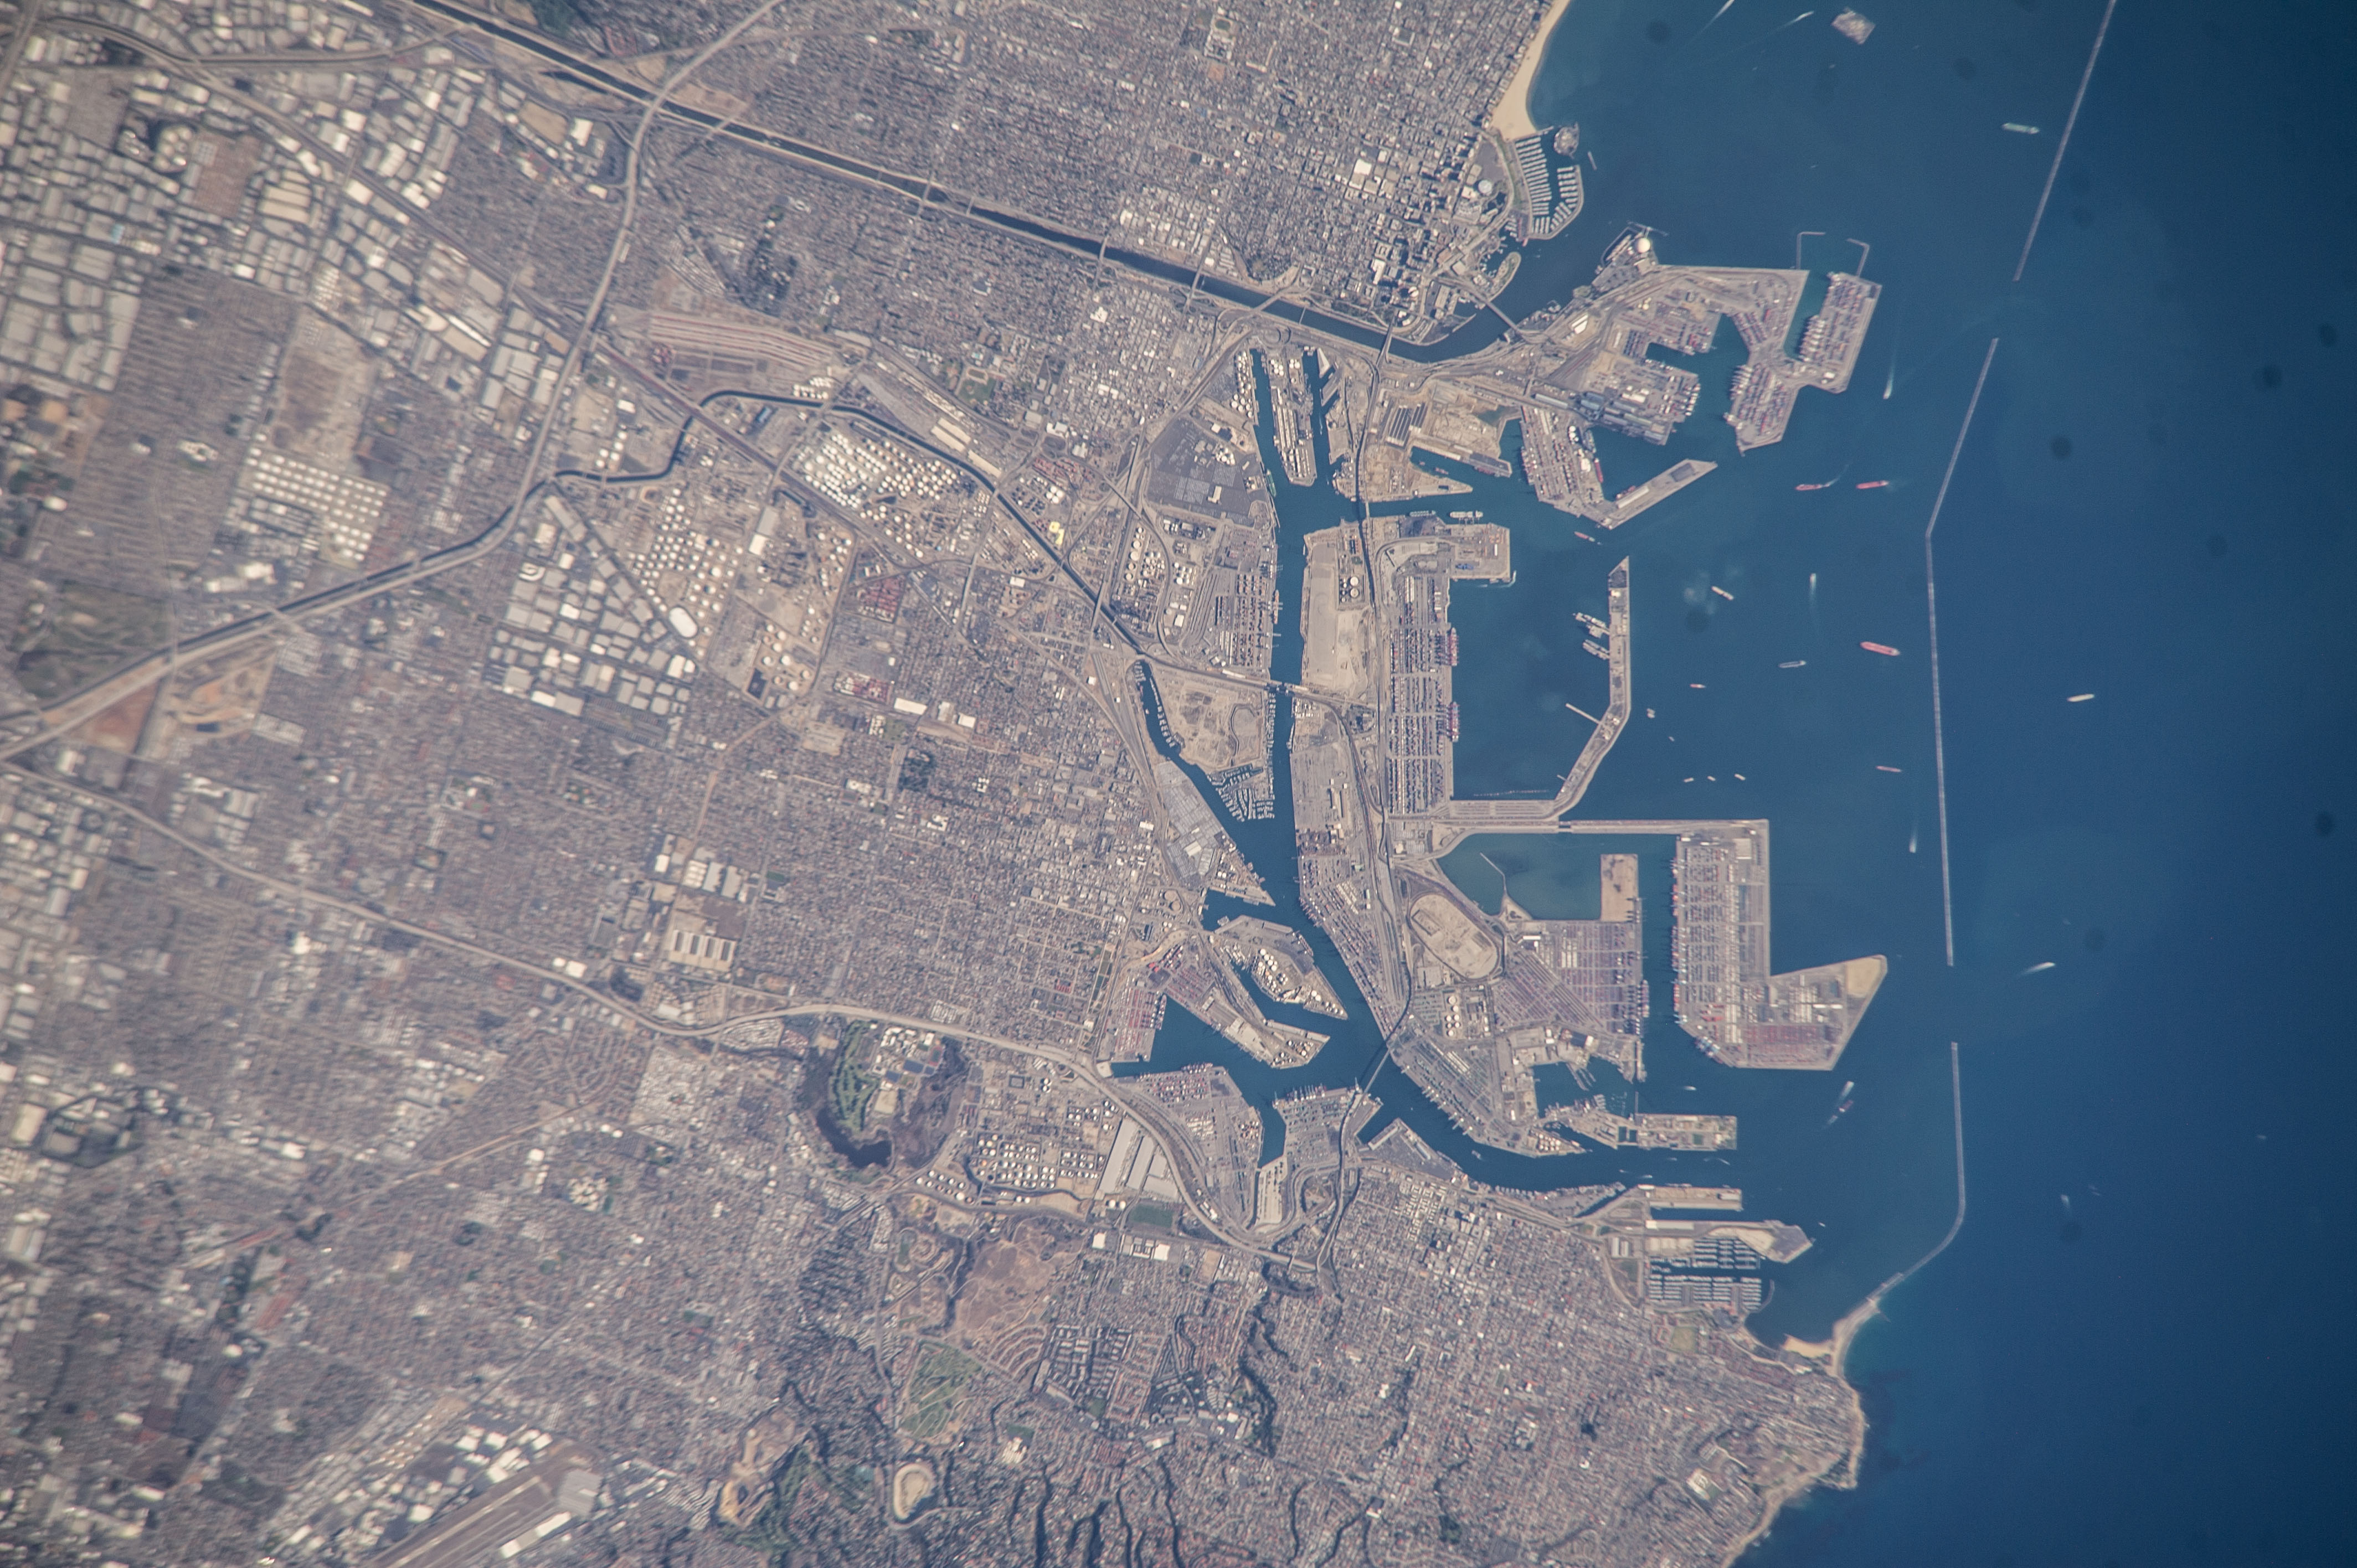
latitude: 33.8
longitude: -118.3
